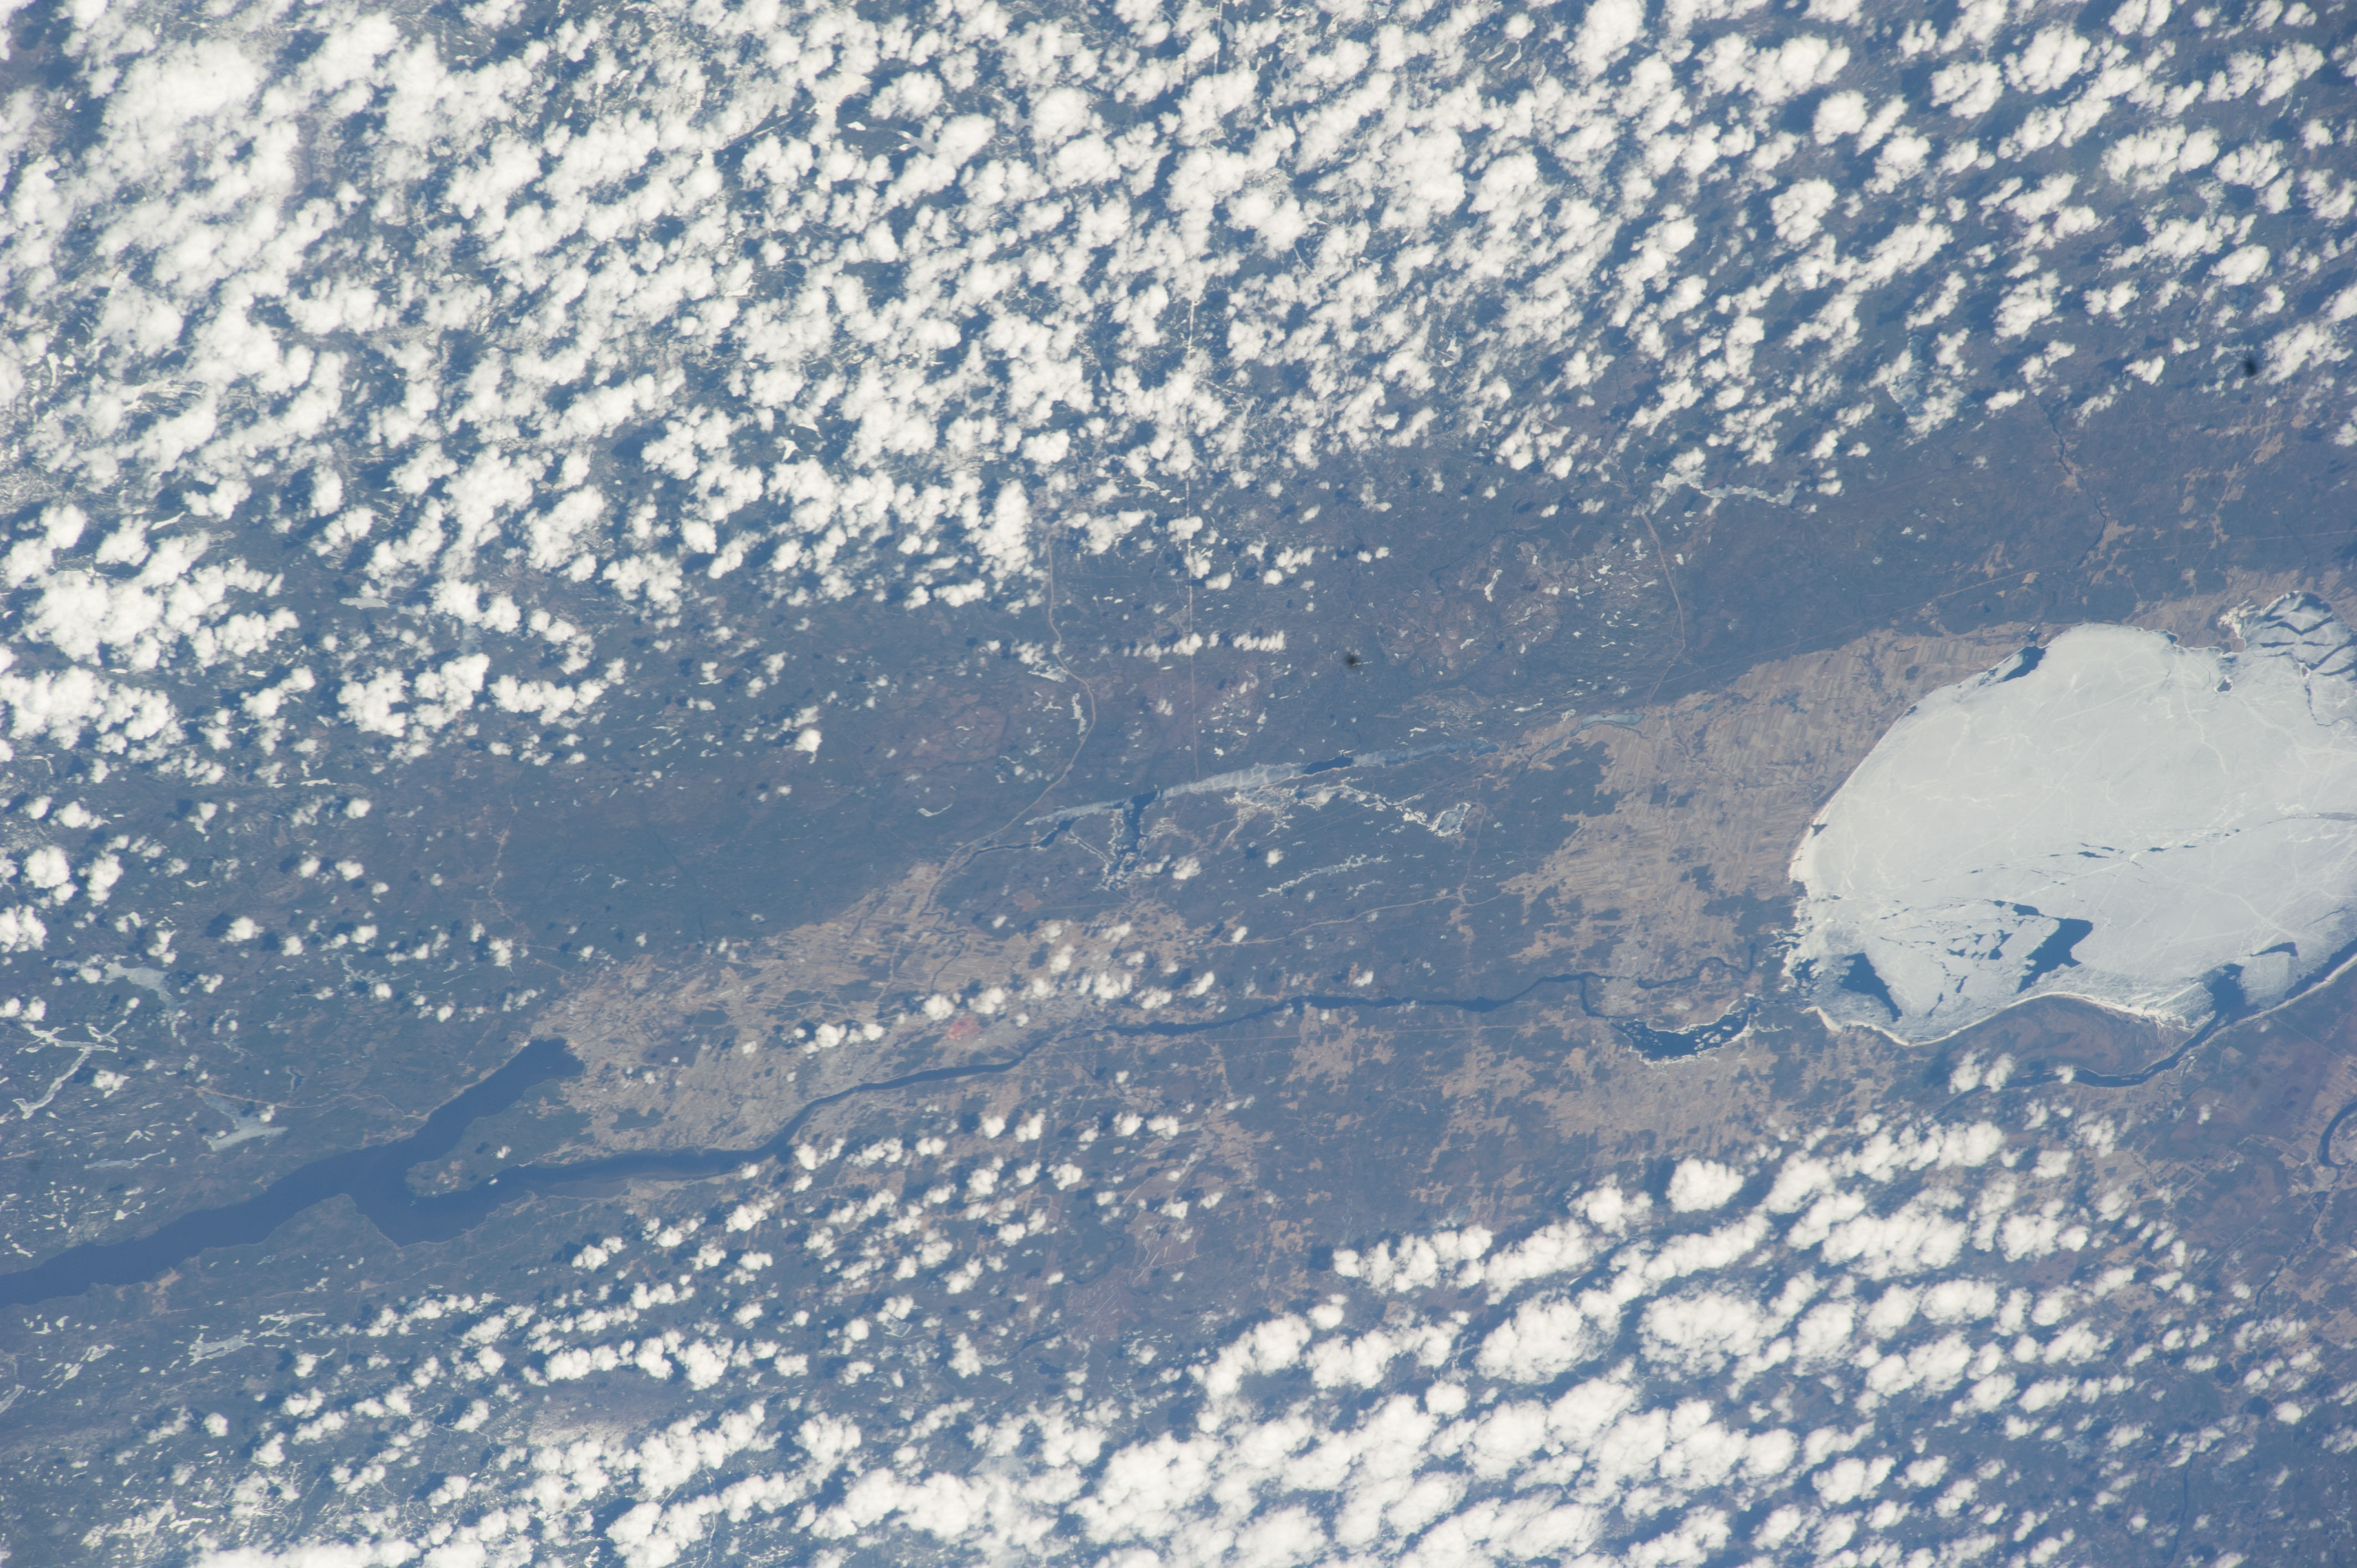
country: CANADA-Q
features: LAC SAINT JEAN, FARMLAND, SAGUENAY RIVER, SAGUENAY
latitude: 48.3
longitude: -71.4
